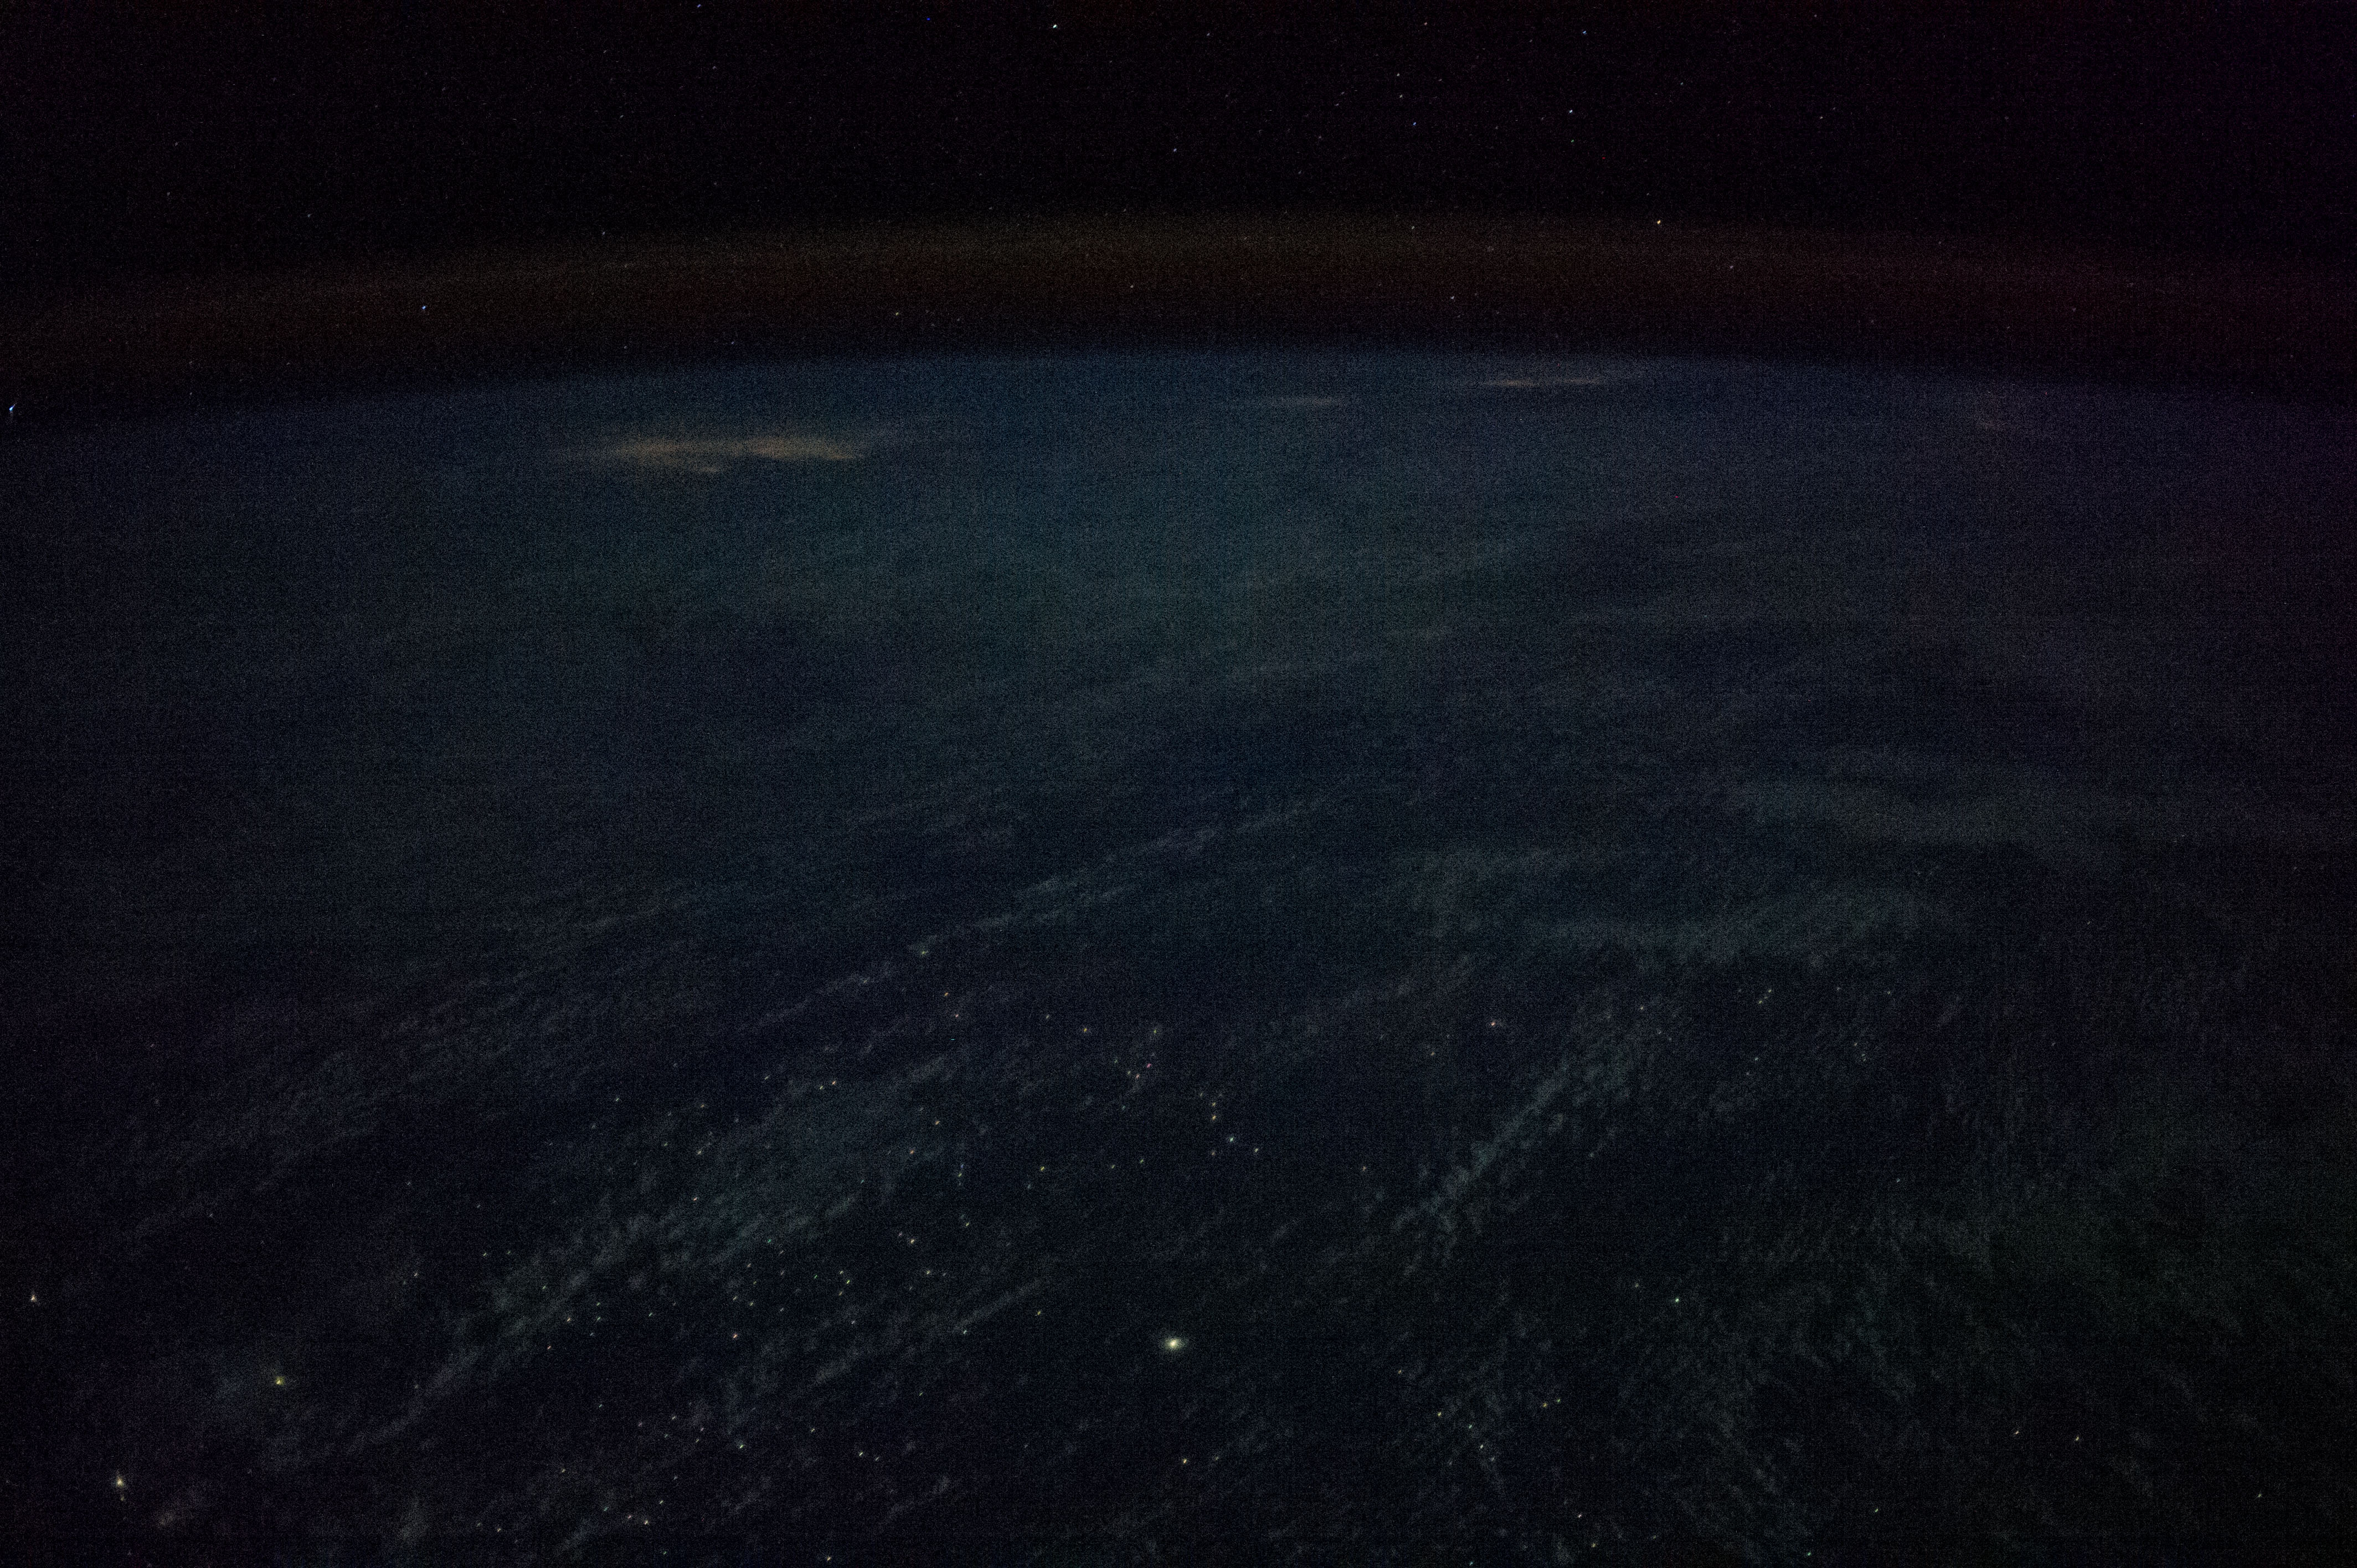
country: CHINA
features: SOUTH CHINA SEA, ATMOSPHERIC LIMB, PARCEL ISLANDS
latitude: 15.3
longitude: 114.0
